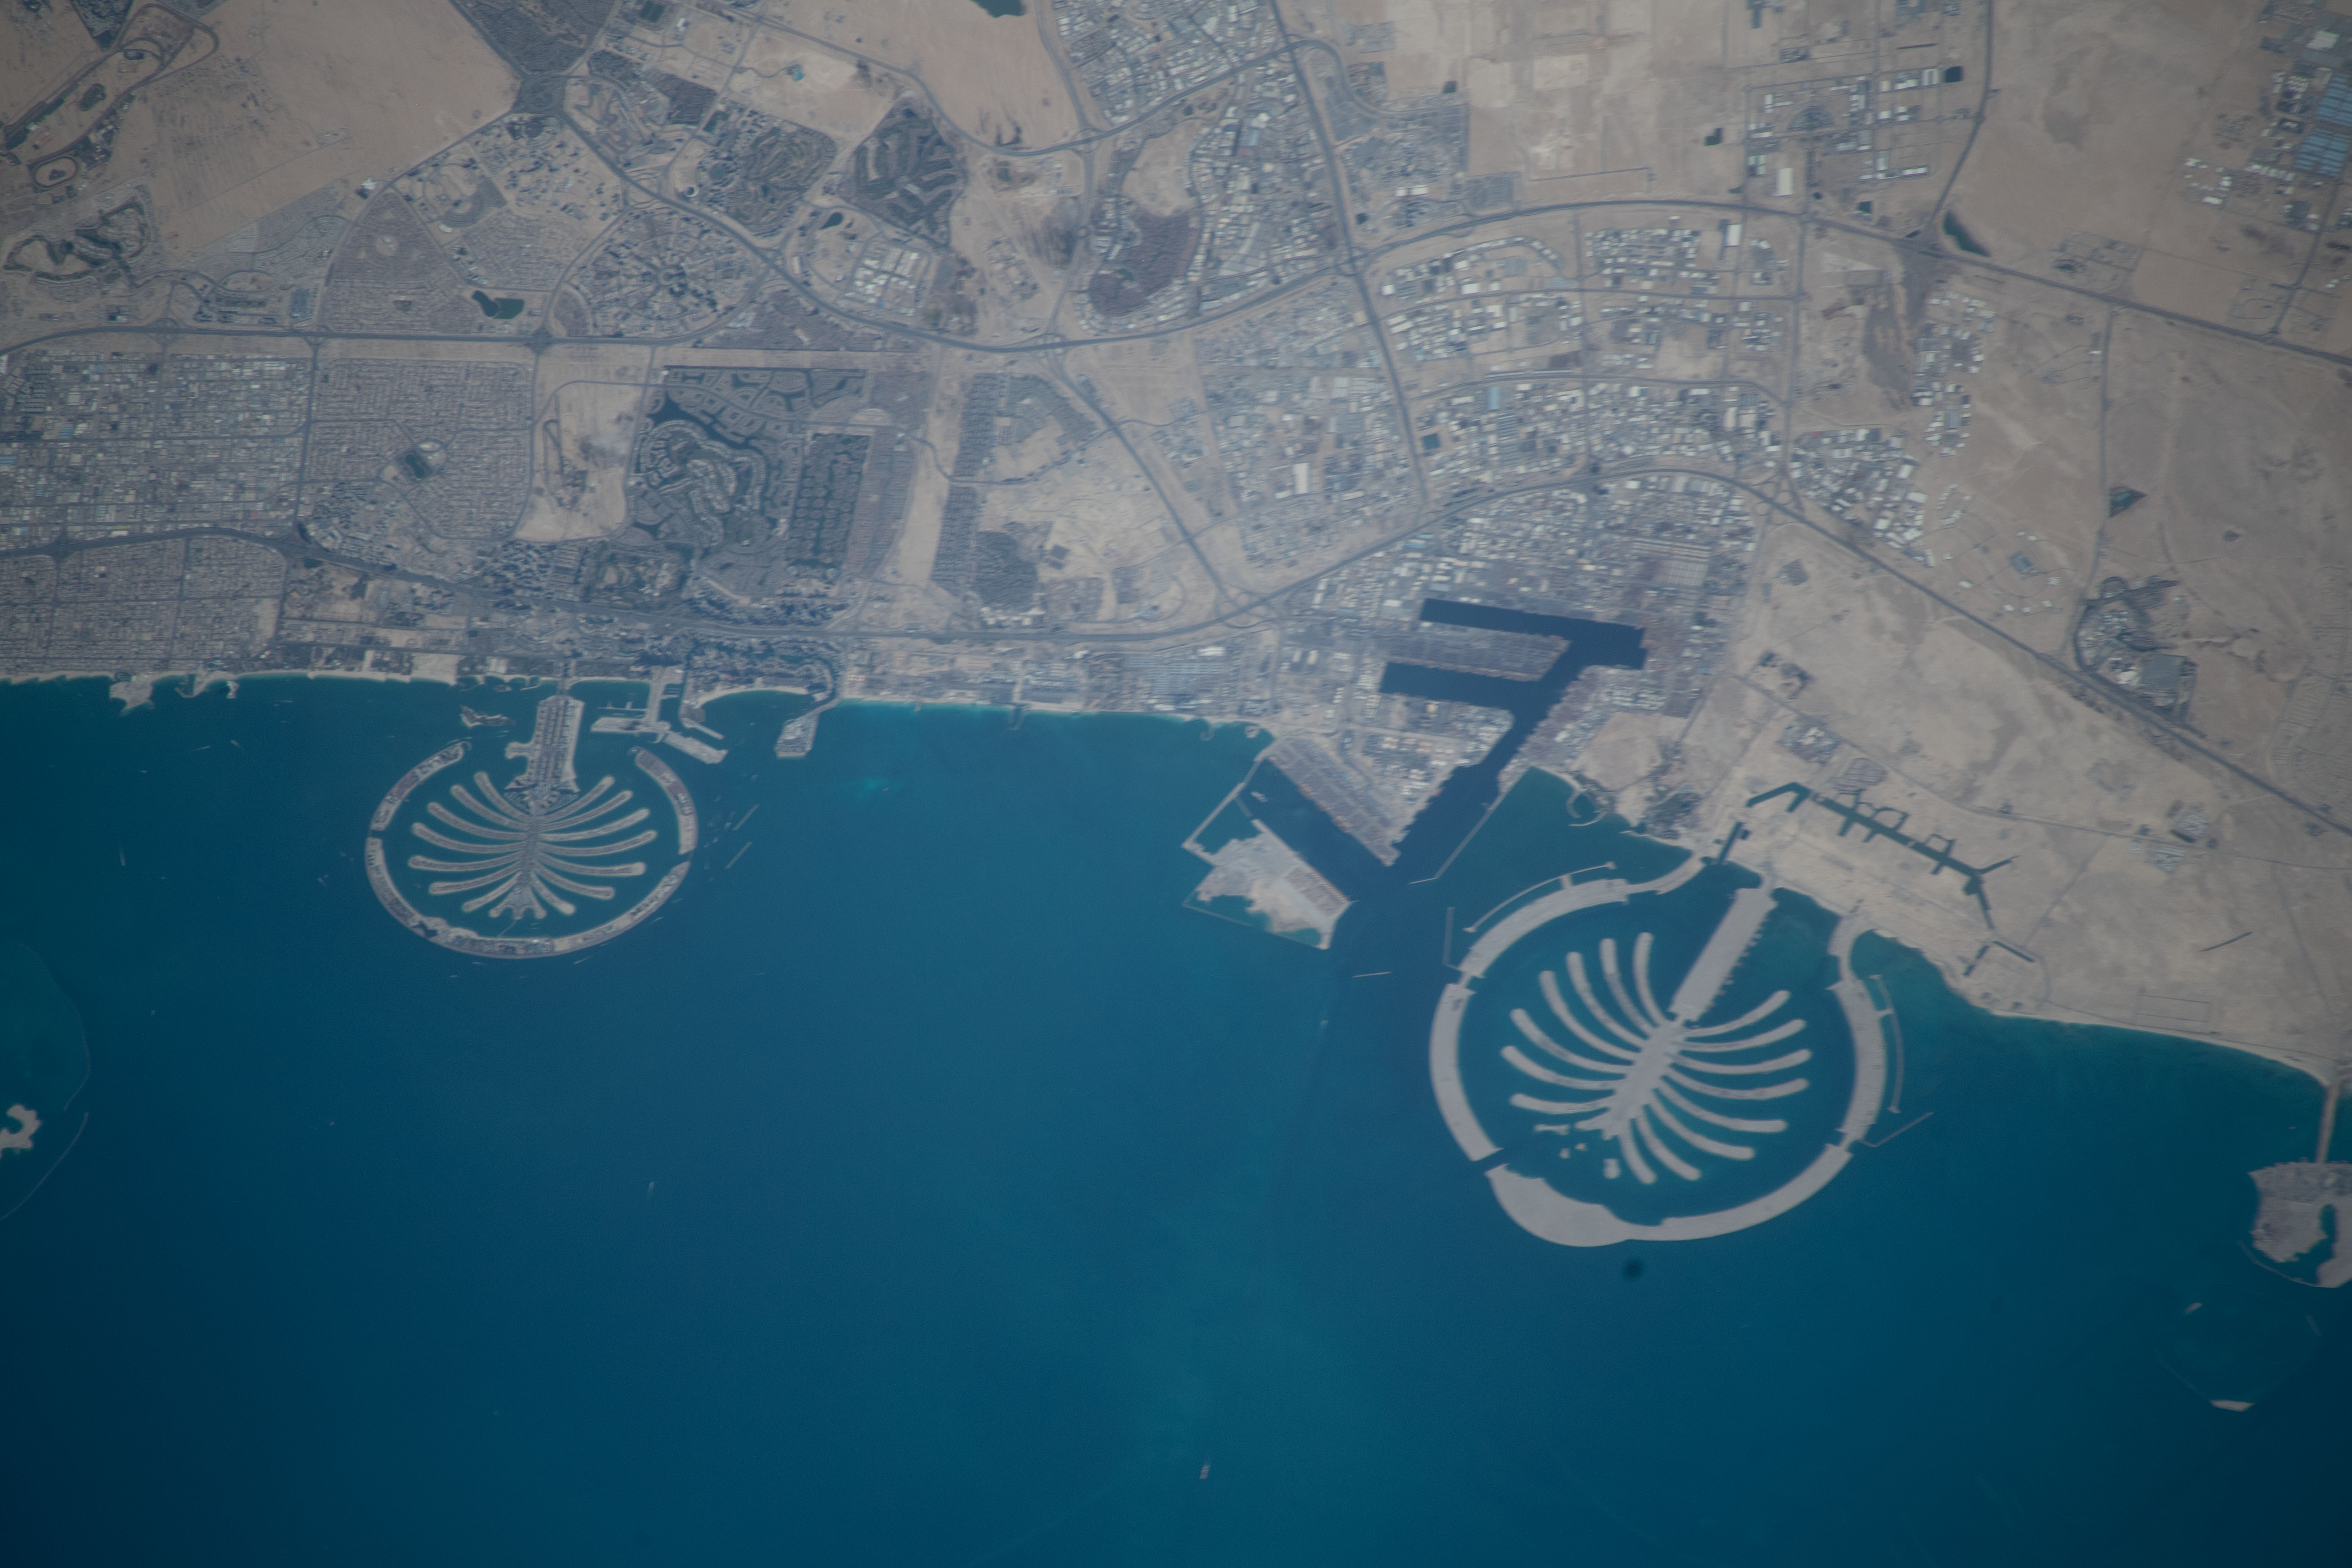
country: UNITED ARAB EMIRATES
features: LOGO ISLANDS, UNITED ARAB EMIRATES
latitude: 25.0
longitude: 55.1
